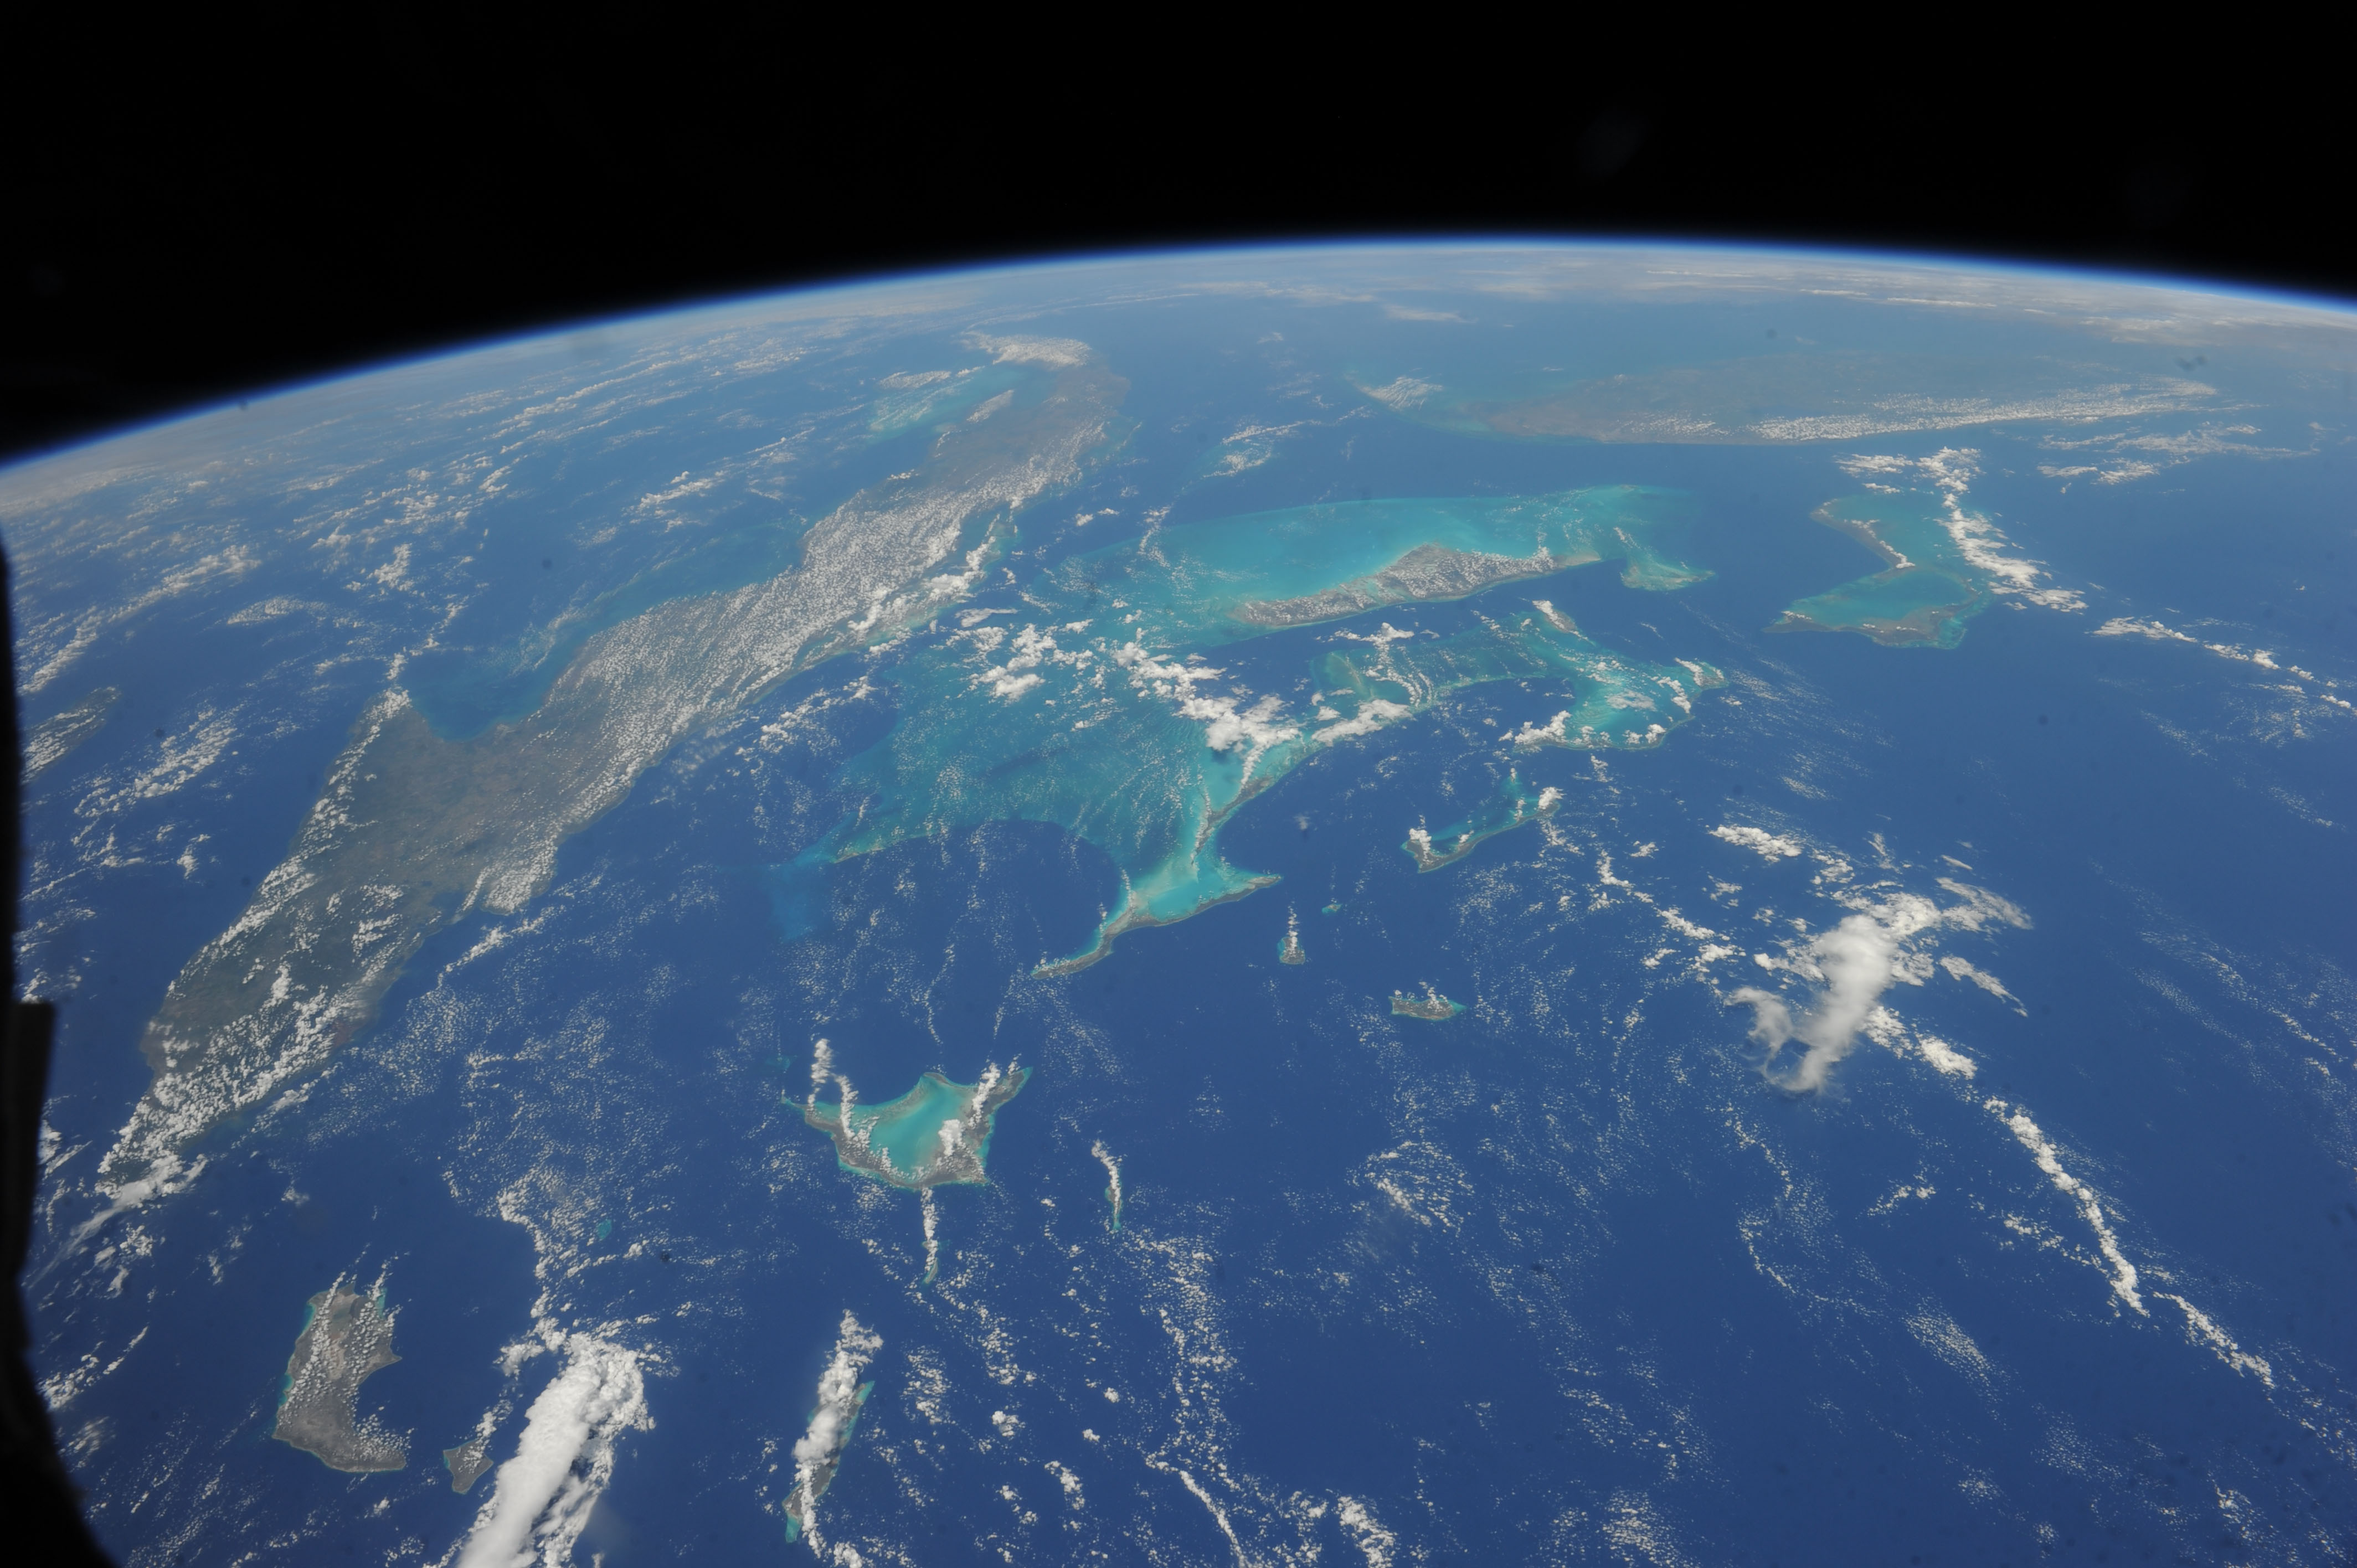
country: BAHAMAS
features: THE BAHAMAS, CUBA, FLORIDA, EARTH LIMB, ISLANDS, ARCHIPELAGO, NORTH ATLANTIC OCEAN
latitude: 23.2
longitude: -75.4
